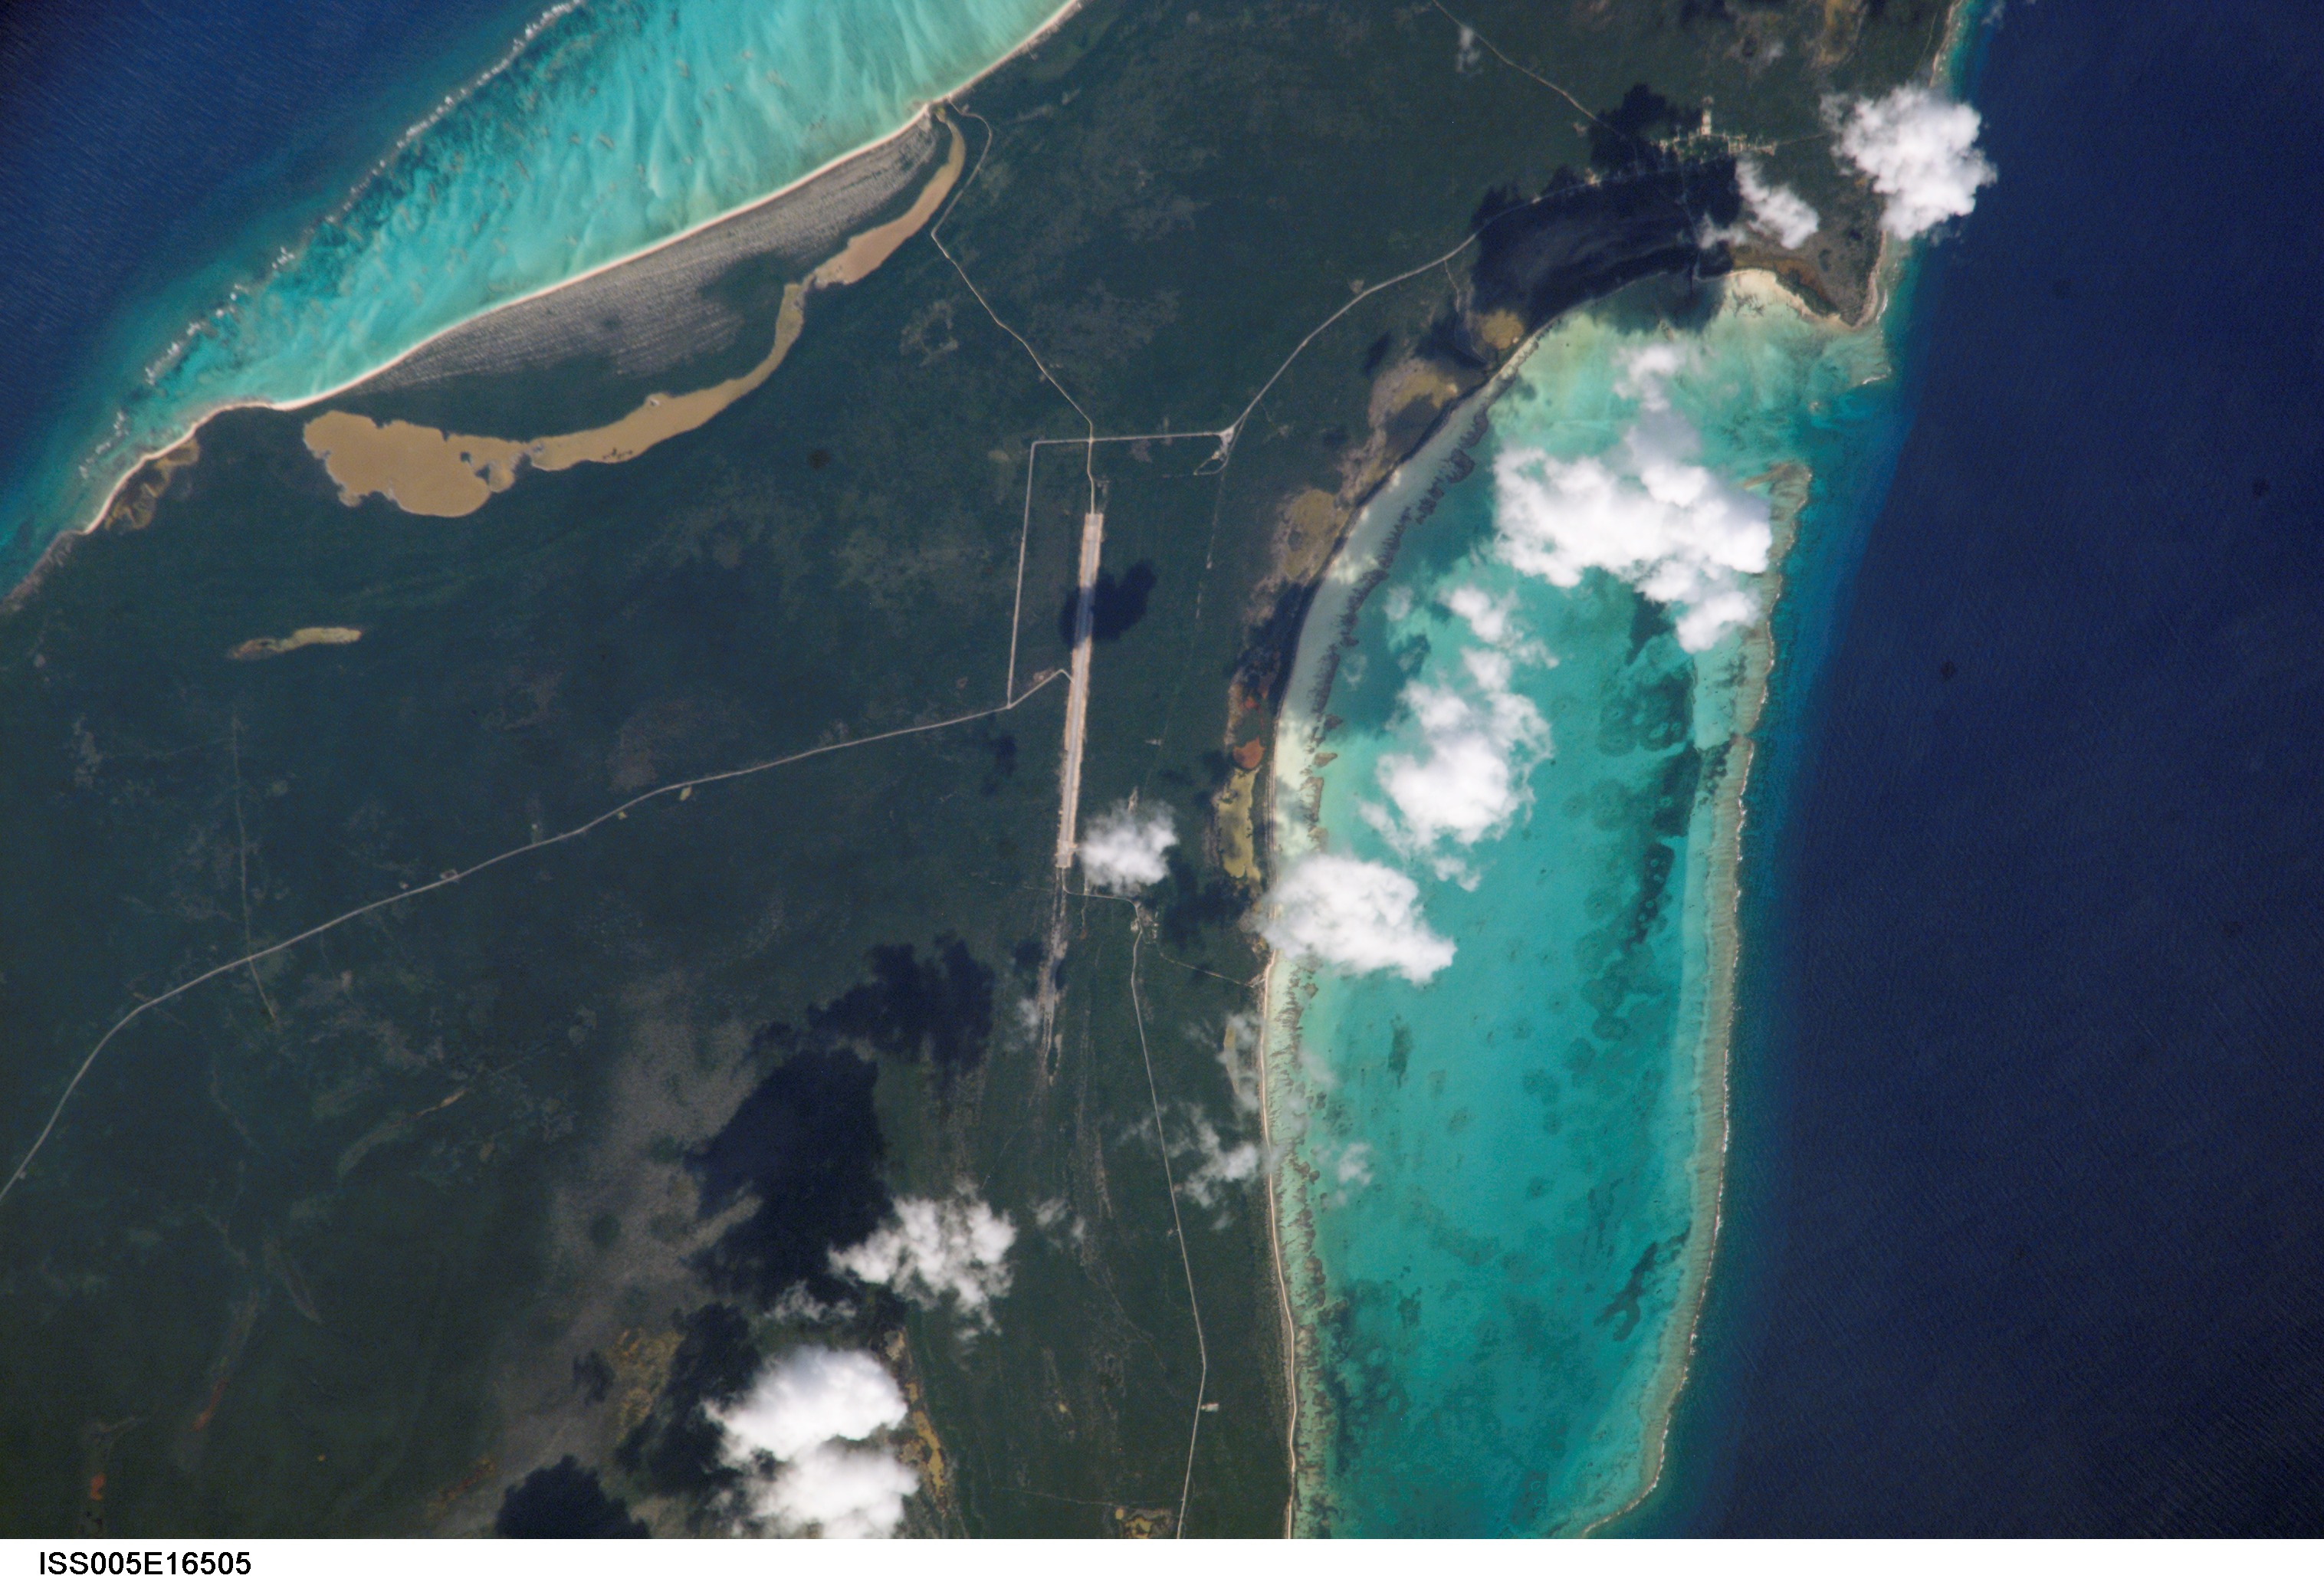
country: BAHAMAS
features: MAYAGUANA, TURKS AND CAICOS
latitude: 22.5
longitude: -73.0
